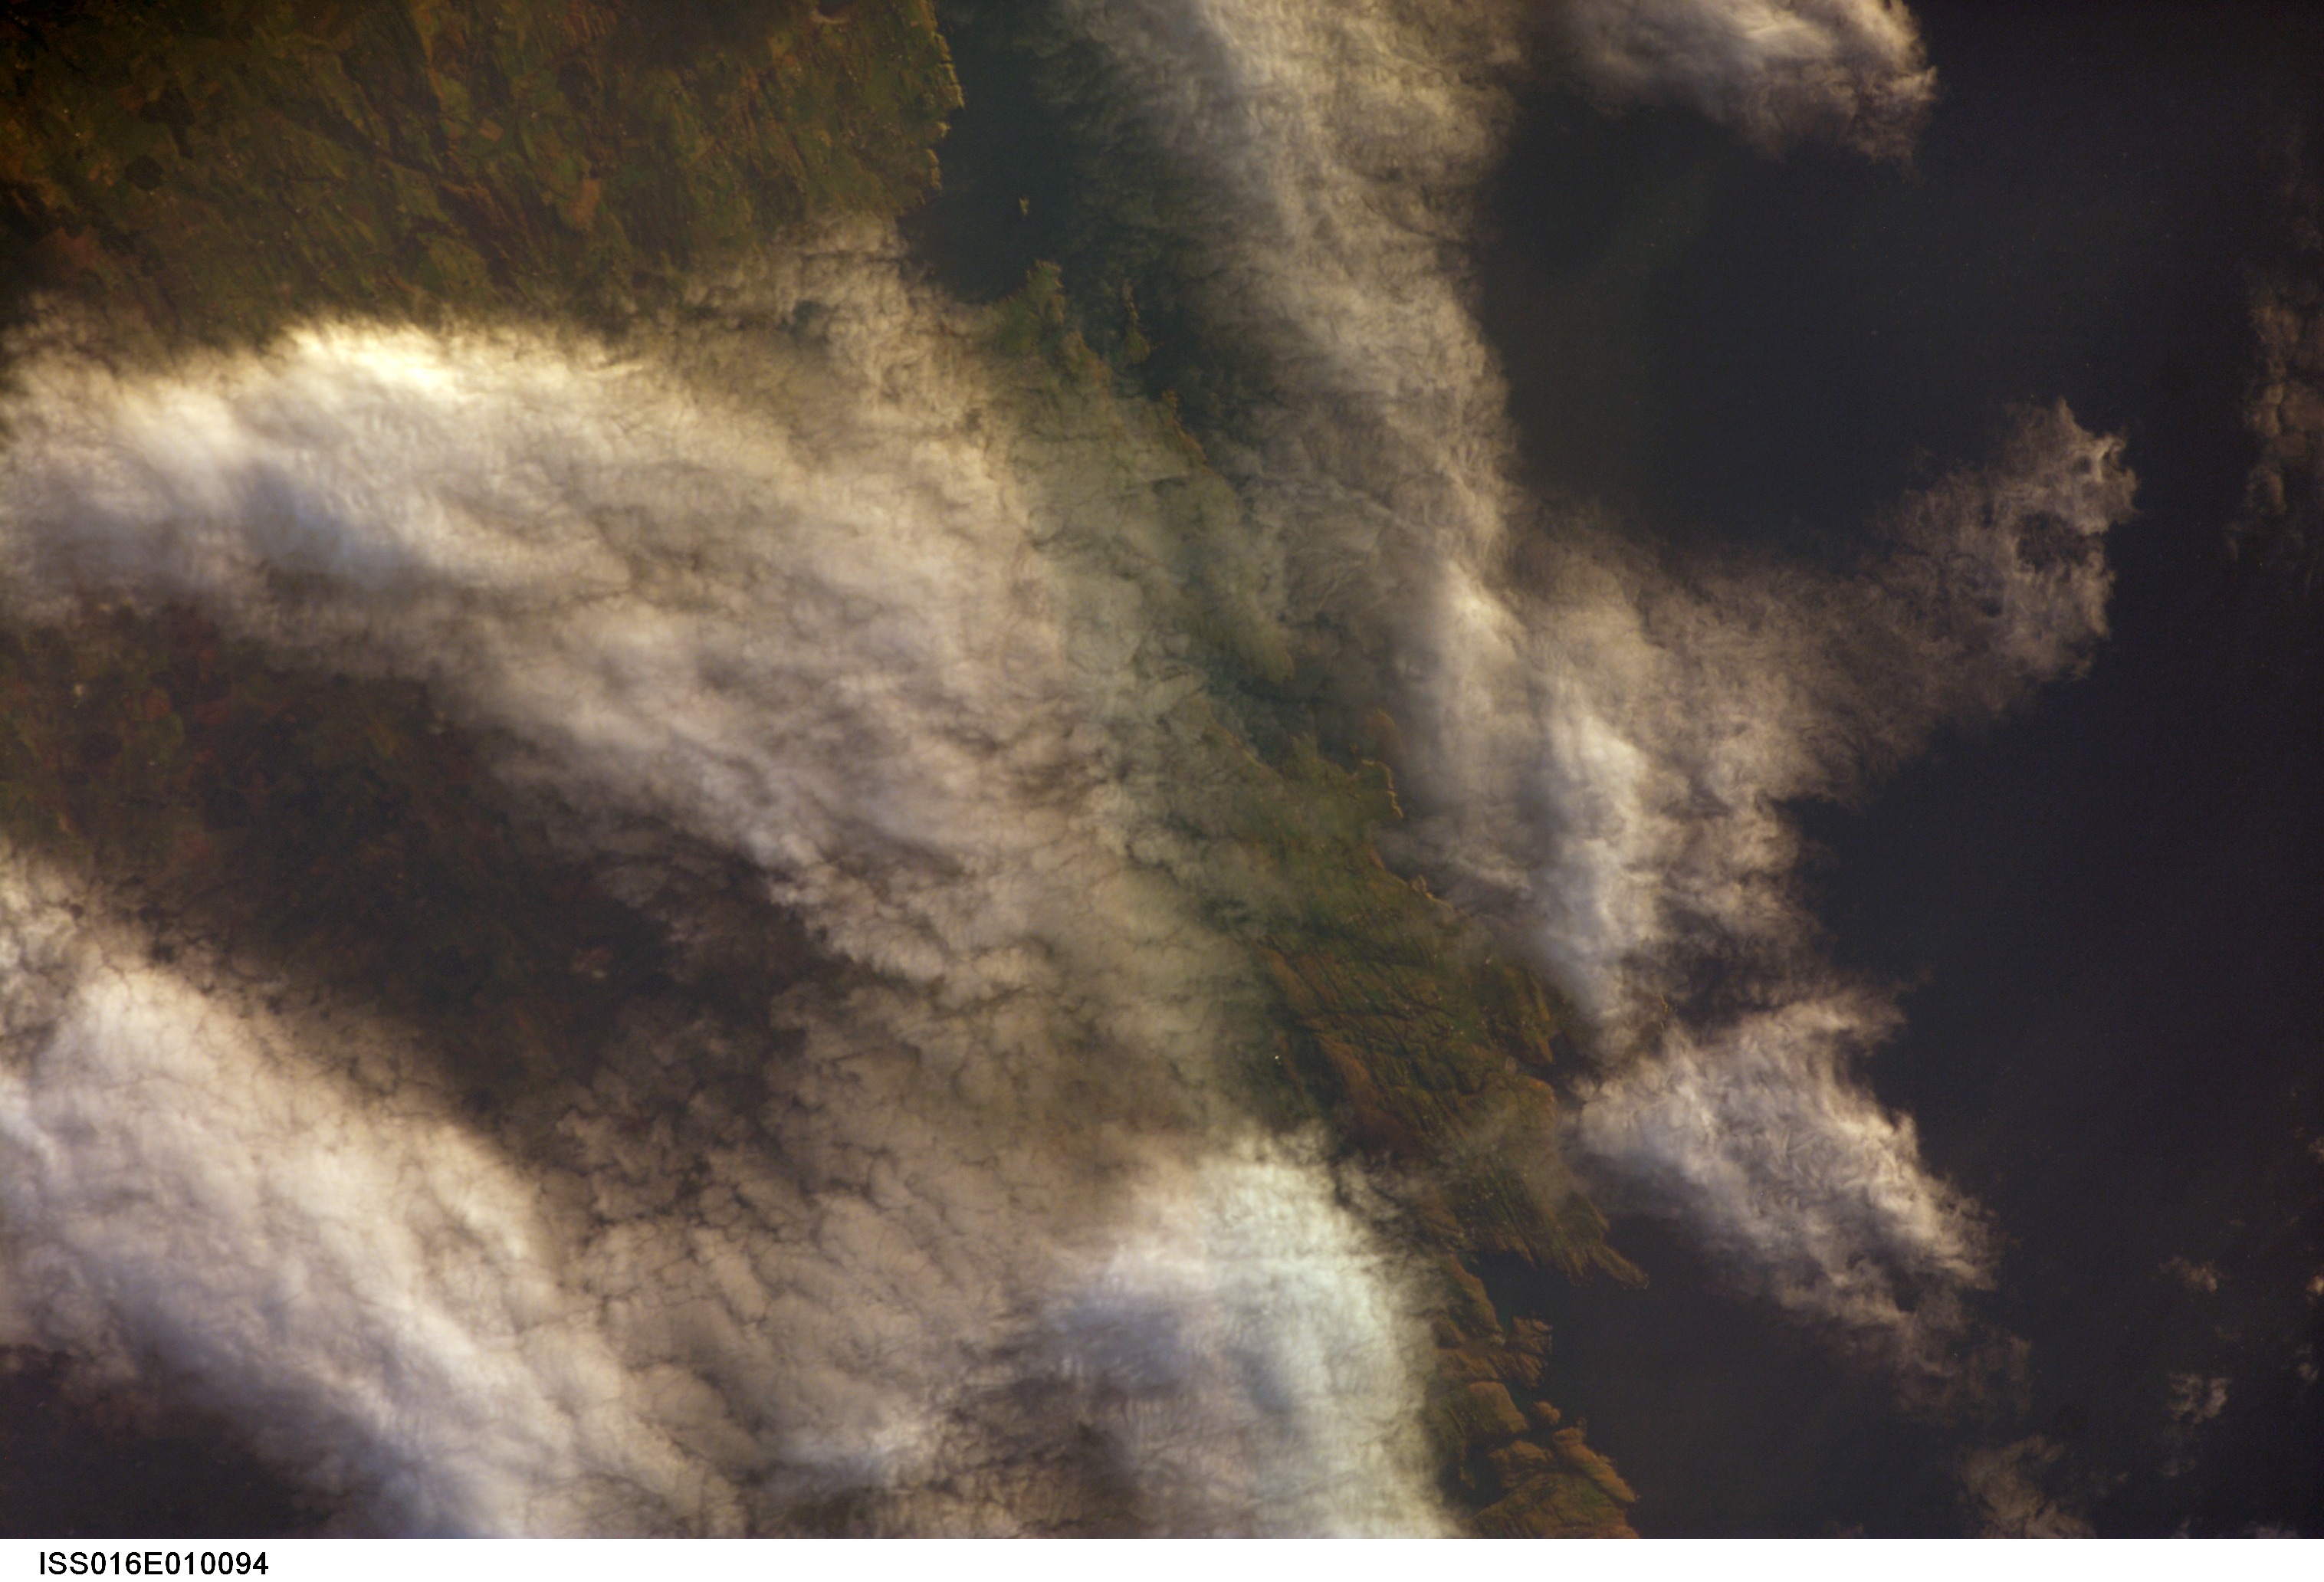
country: IRELAND
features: COAST, TOE HEAD AREA
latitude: 51.5
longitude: -9.2
